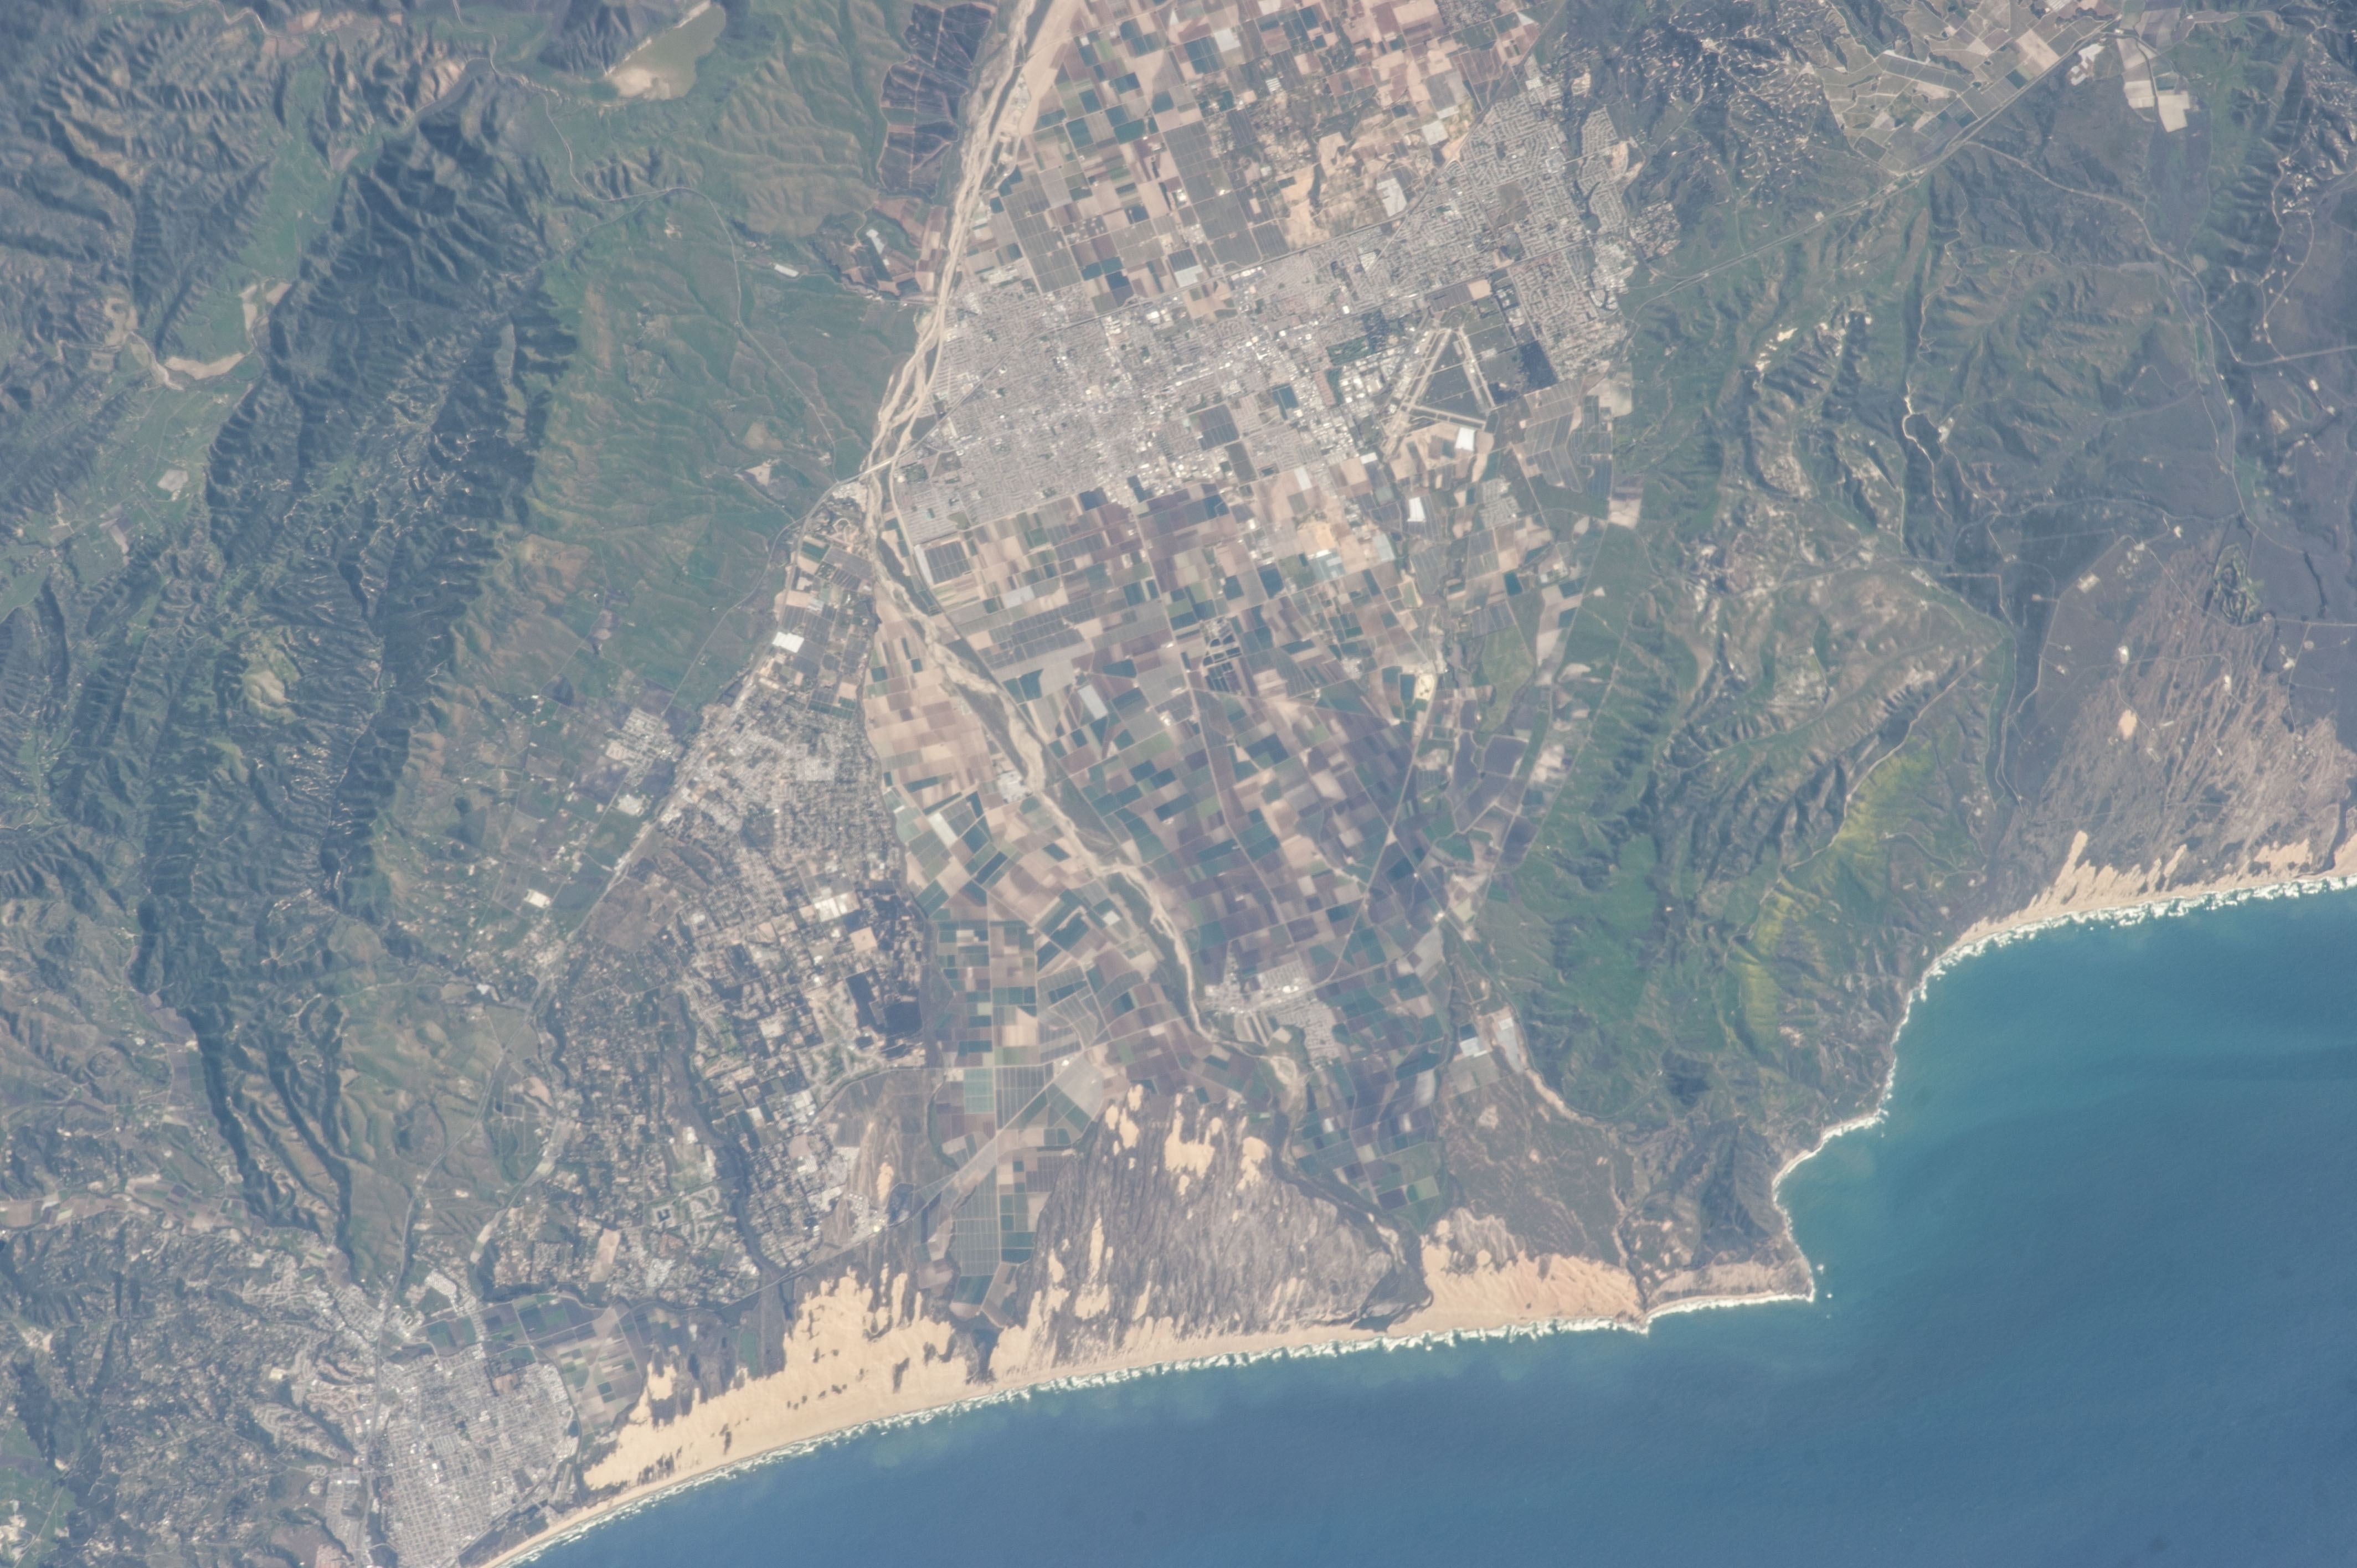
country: USA-CALIFORNIA
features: SANTA MARIA, PACIFIC O., PT. SAL, DUNES, BEACH, GROVER CITY, AGR., MTS.
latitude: 35.0
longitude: -120.5
